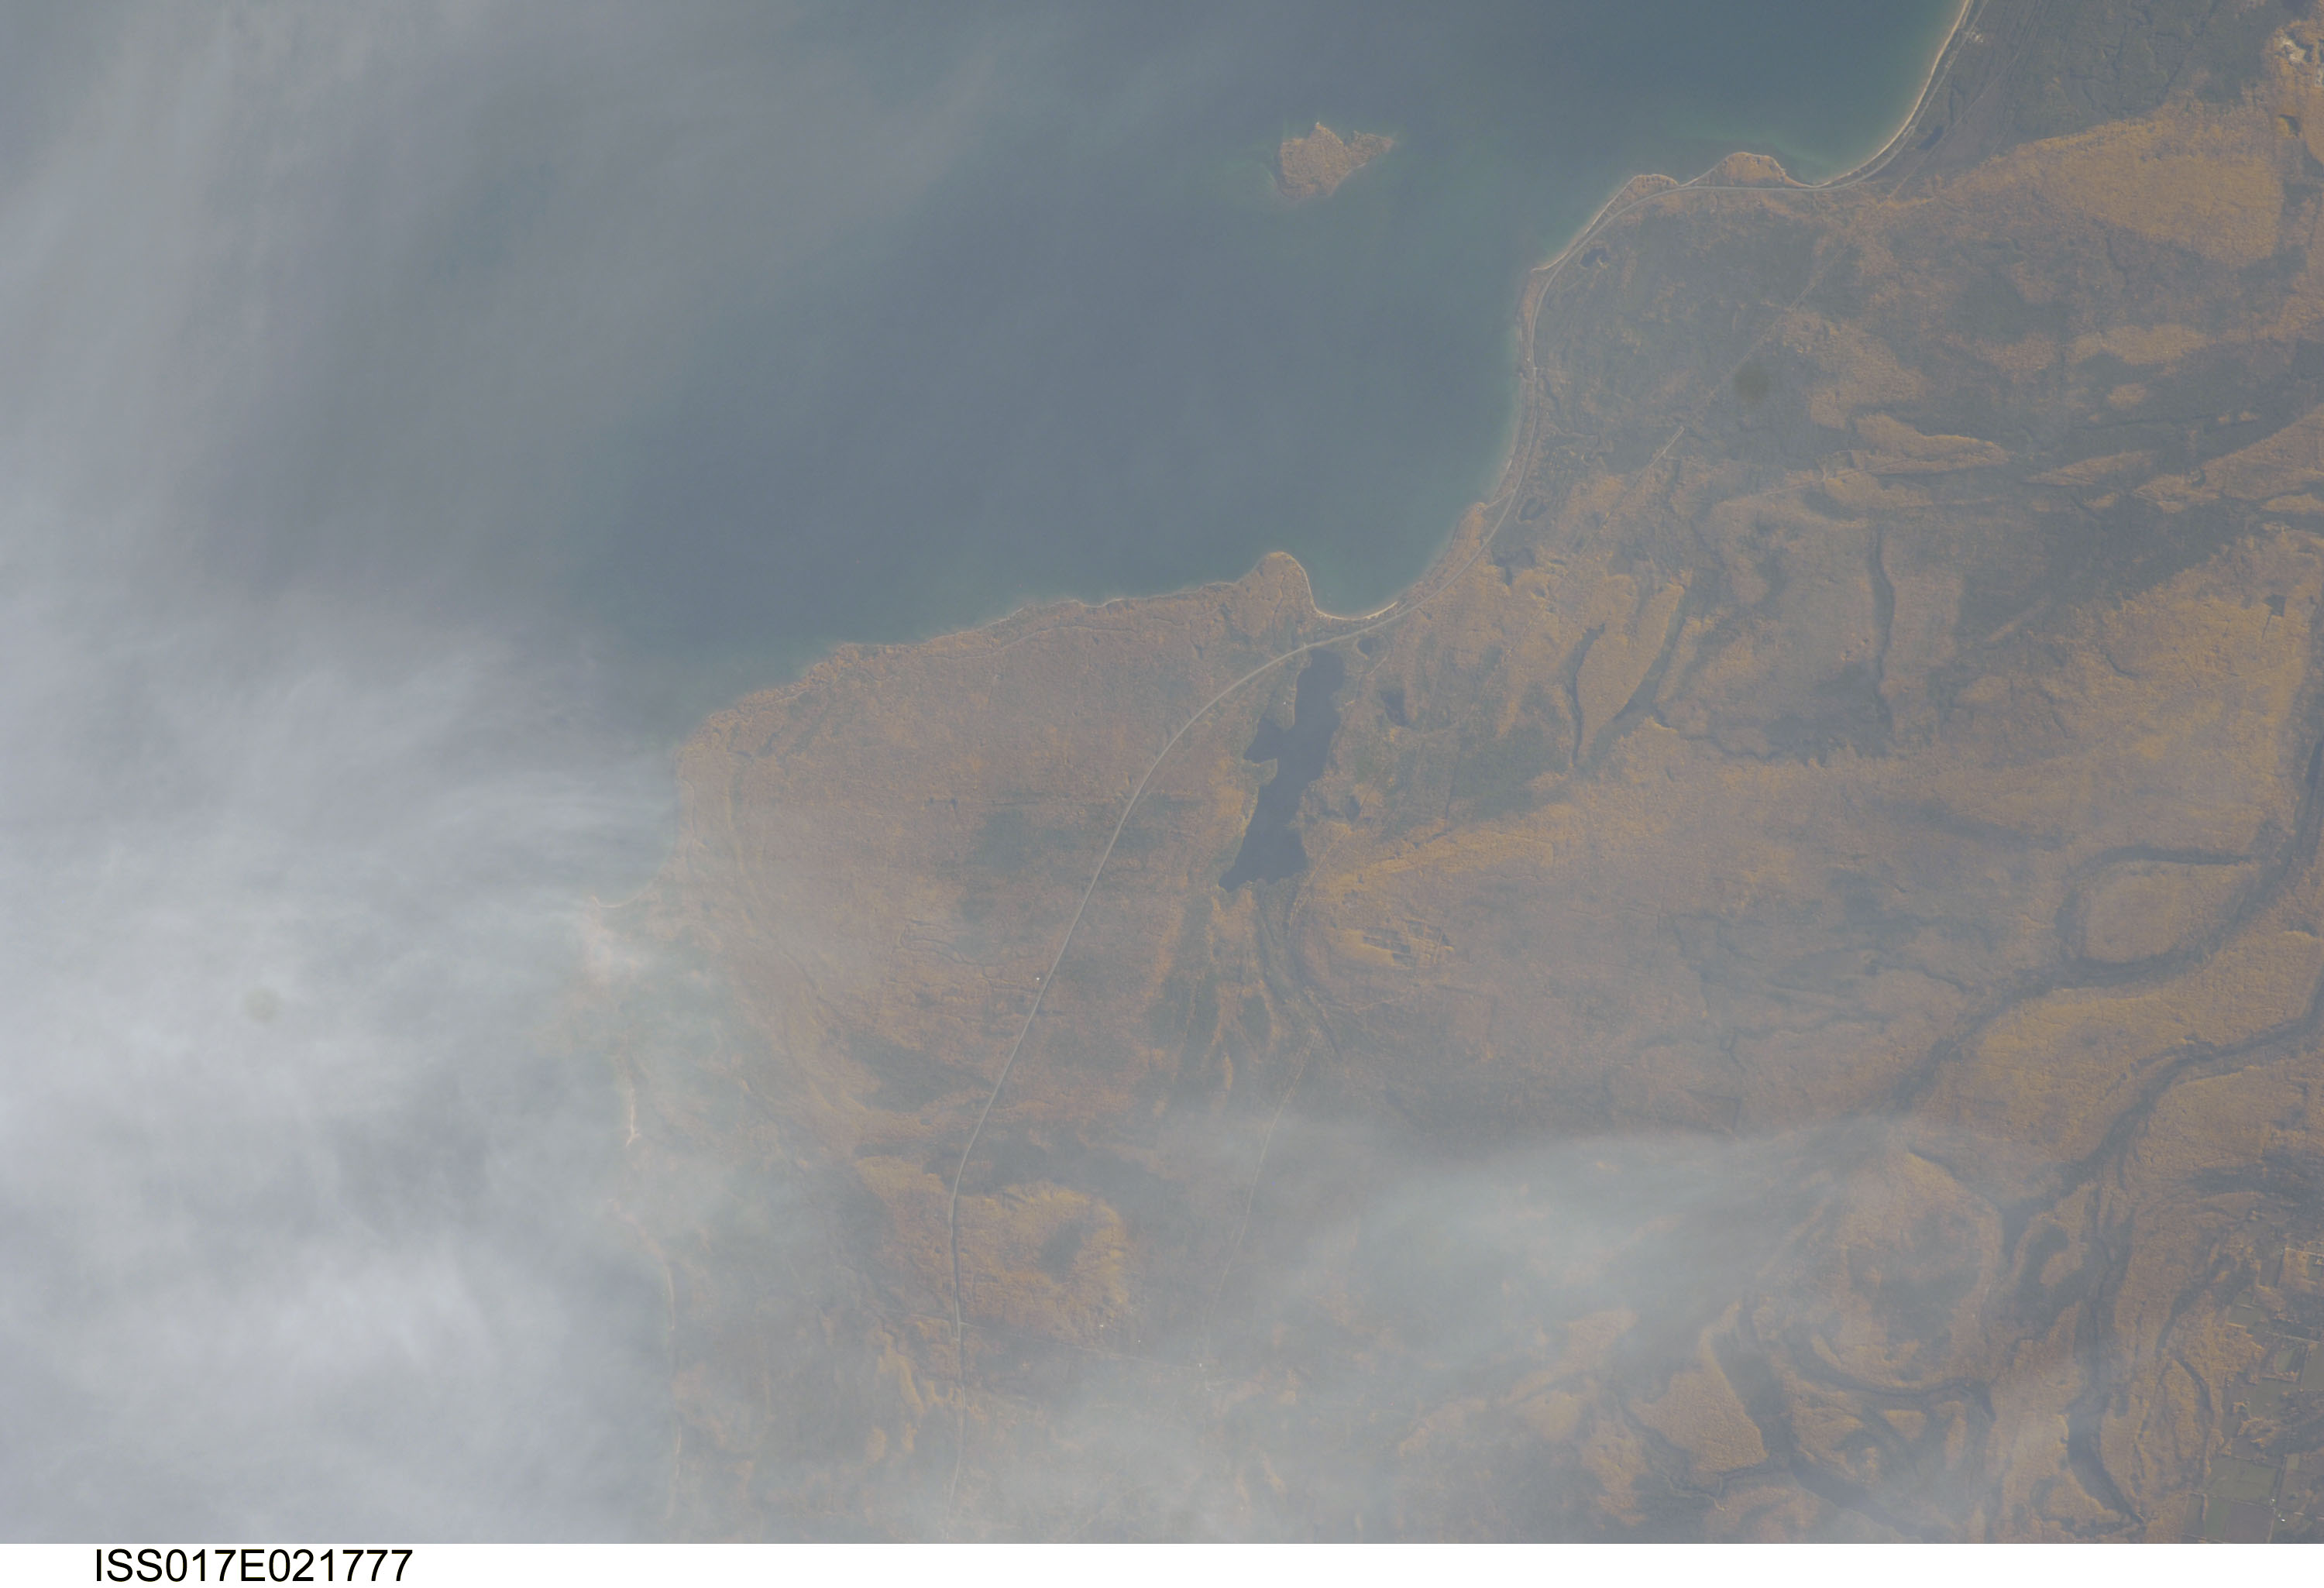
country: USA-MICHIGAN
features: DEER L., AU TRAIN IS., ROCK RIVER FALLS
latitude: 46.5
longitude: -87.0
